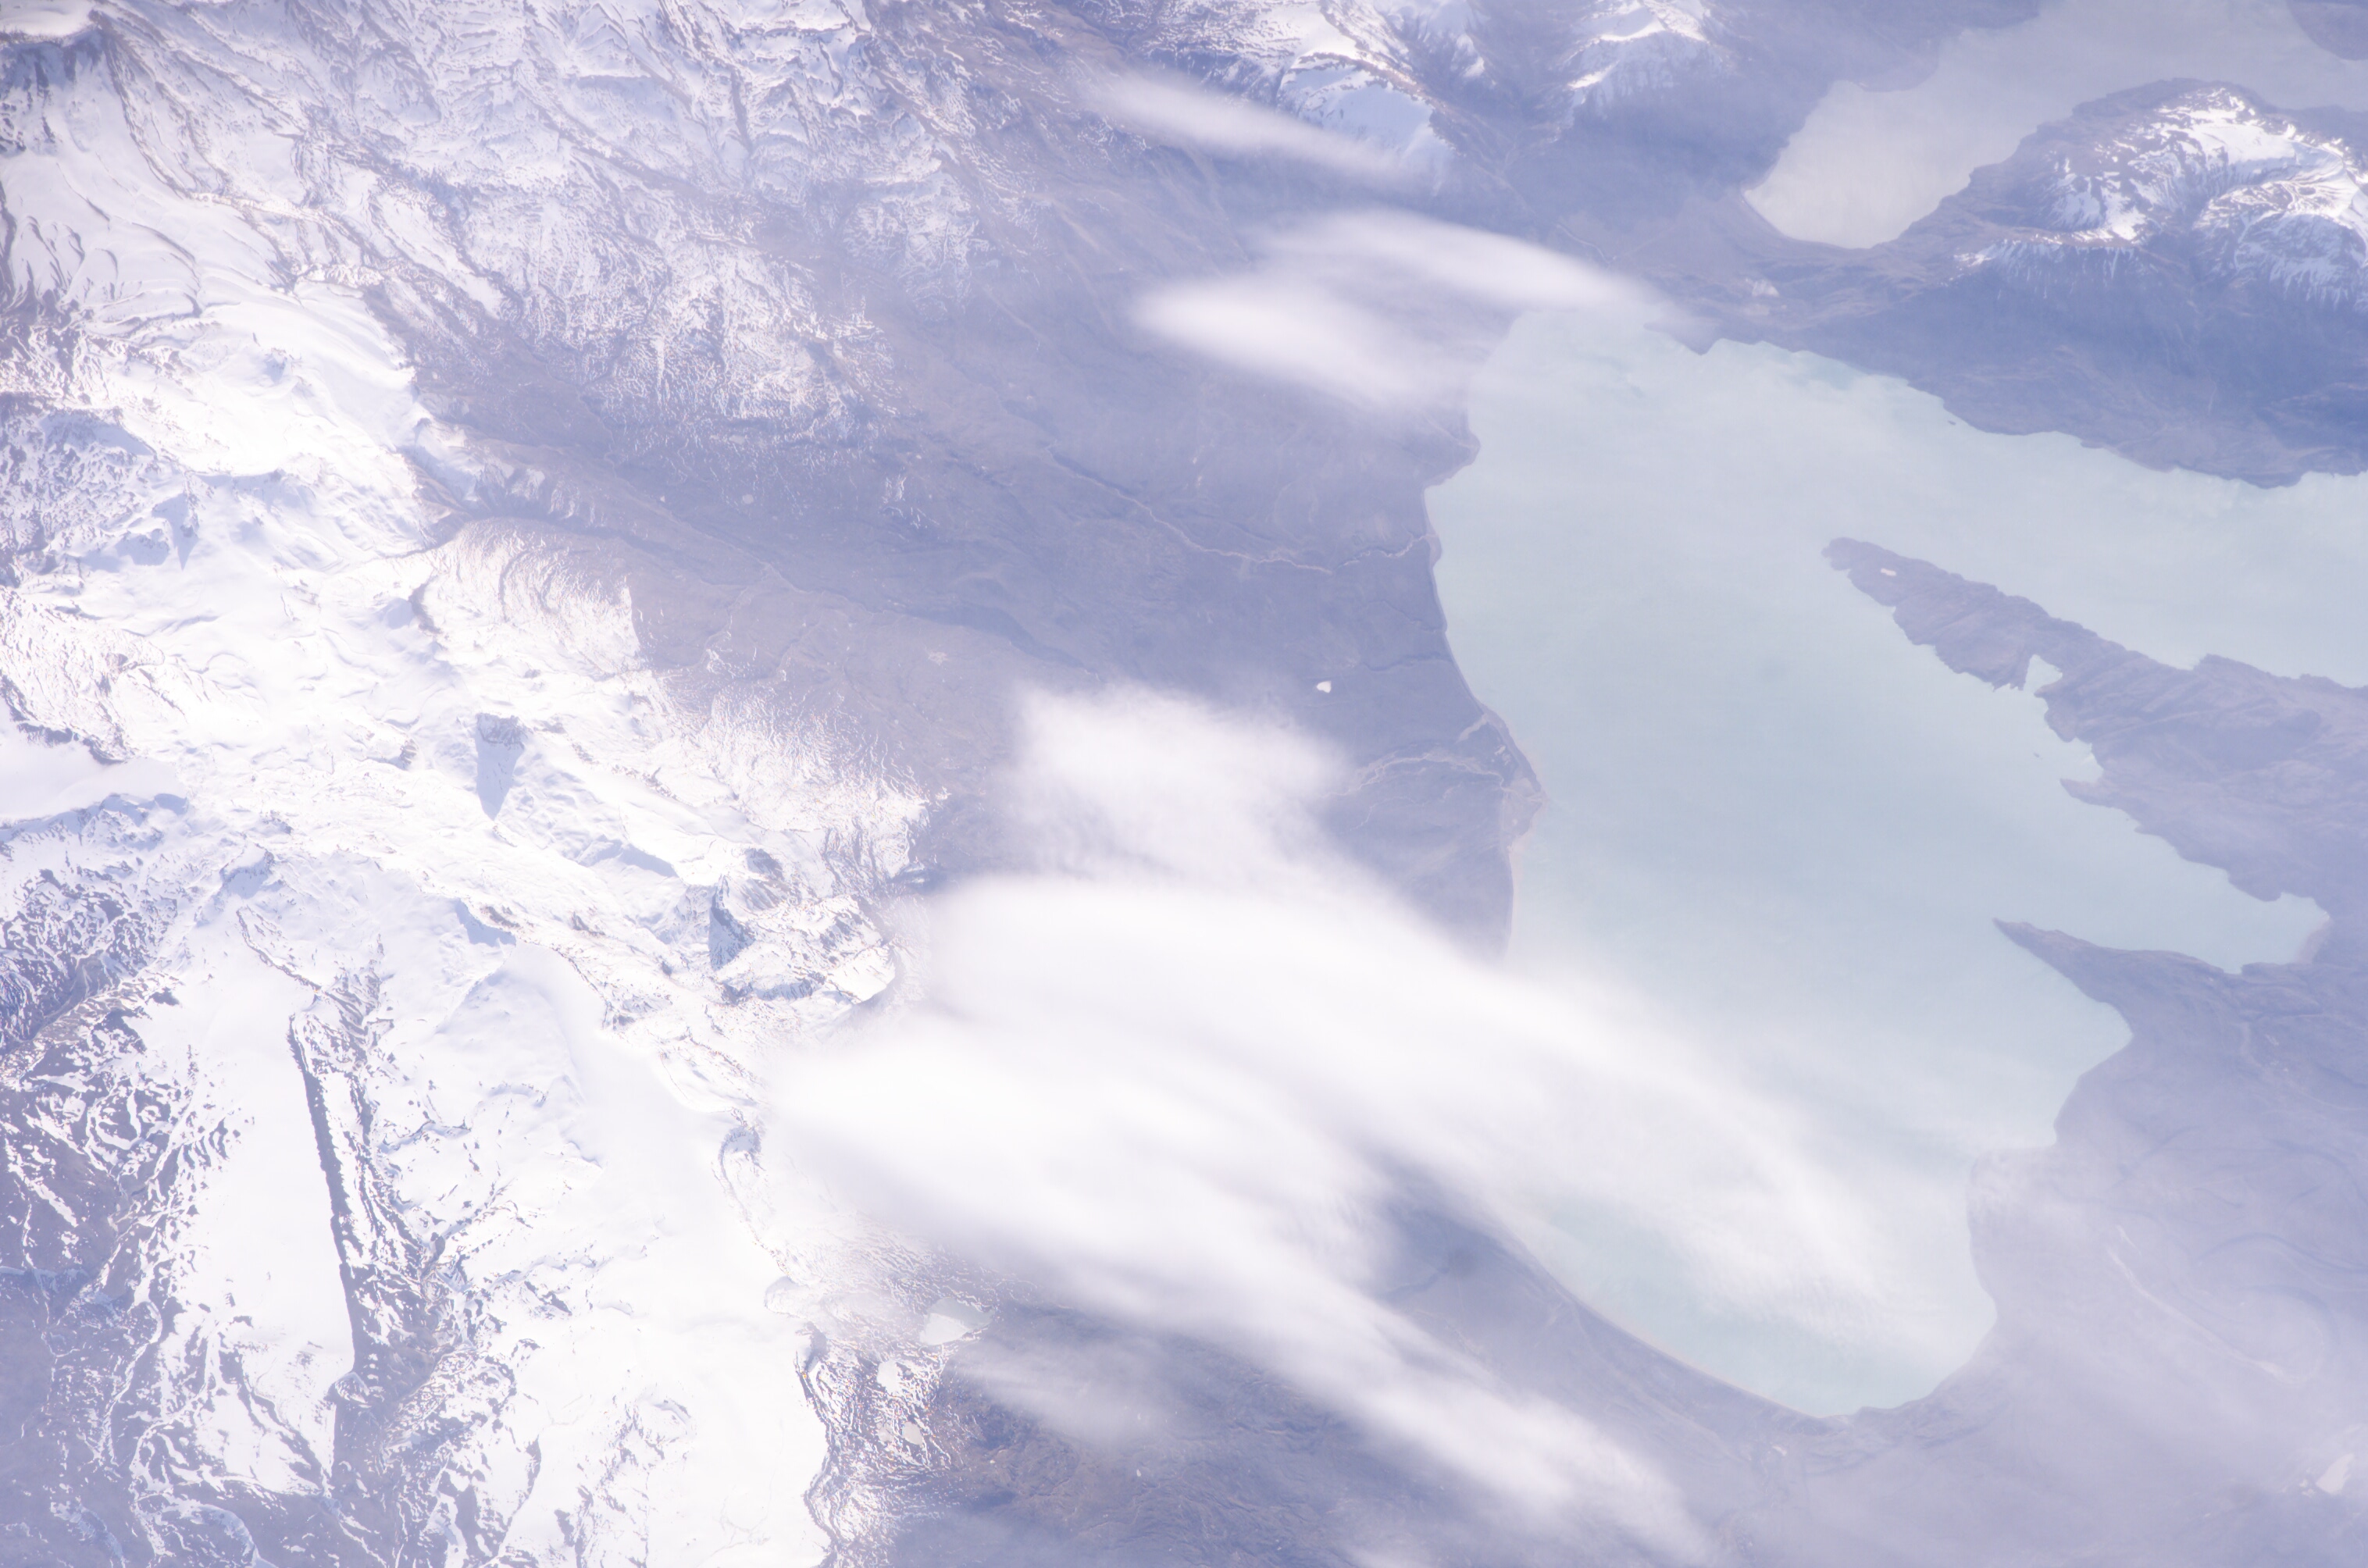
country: ARGENTINA
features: L. SAN MARTIN, MTS., SNOW
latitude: -49.3
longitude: -72.4
